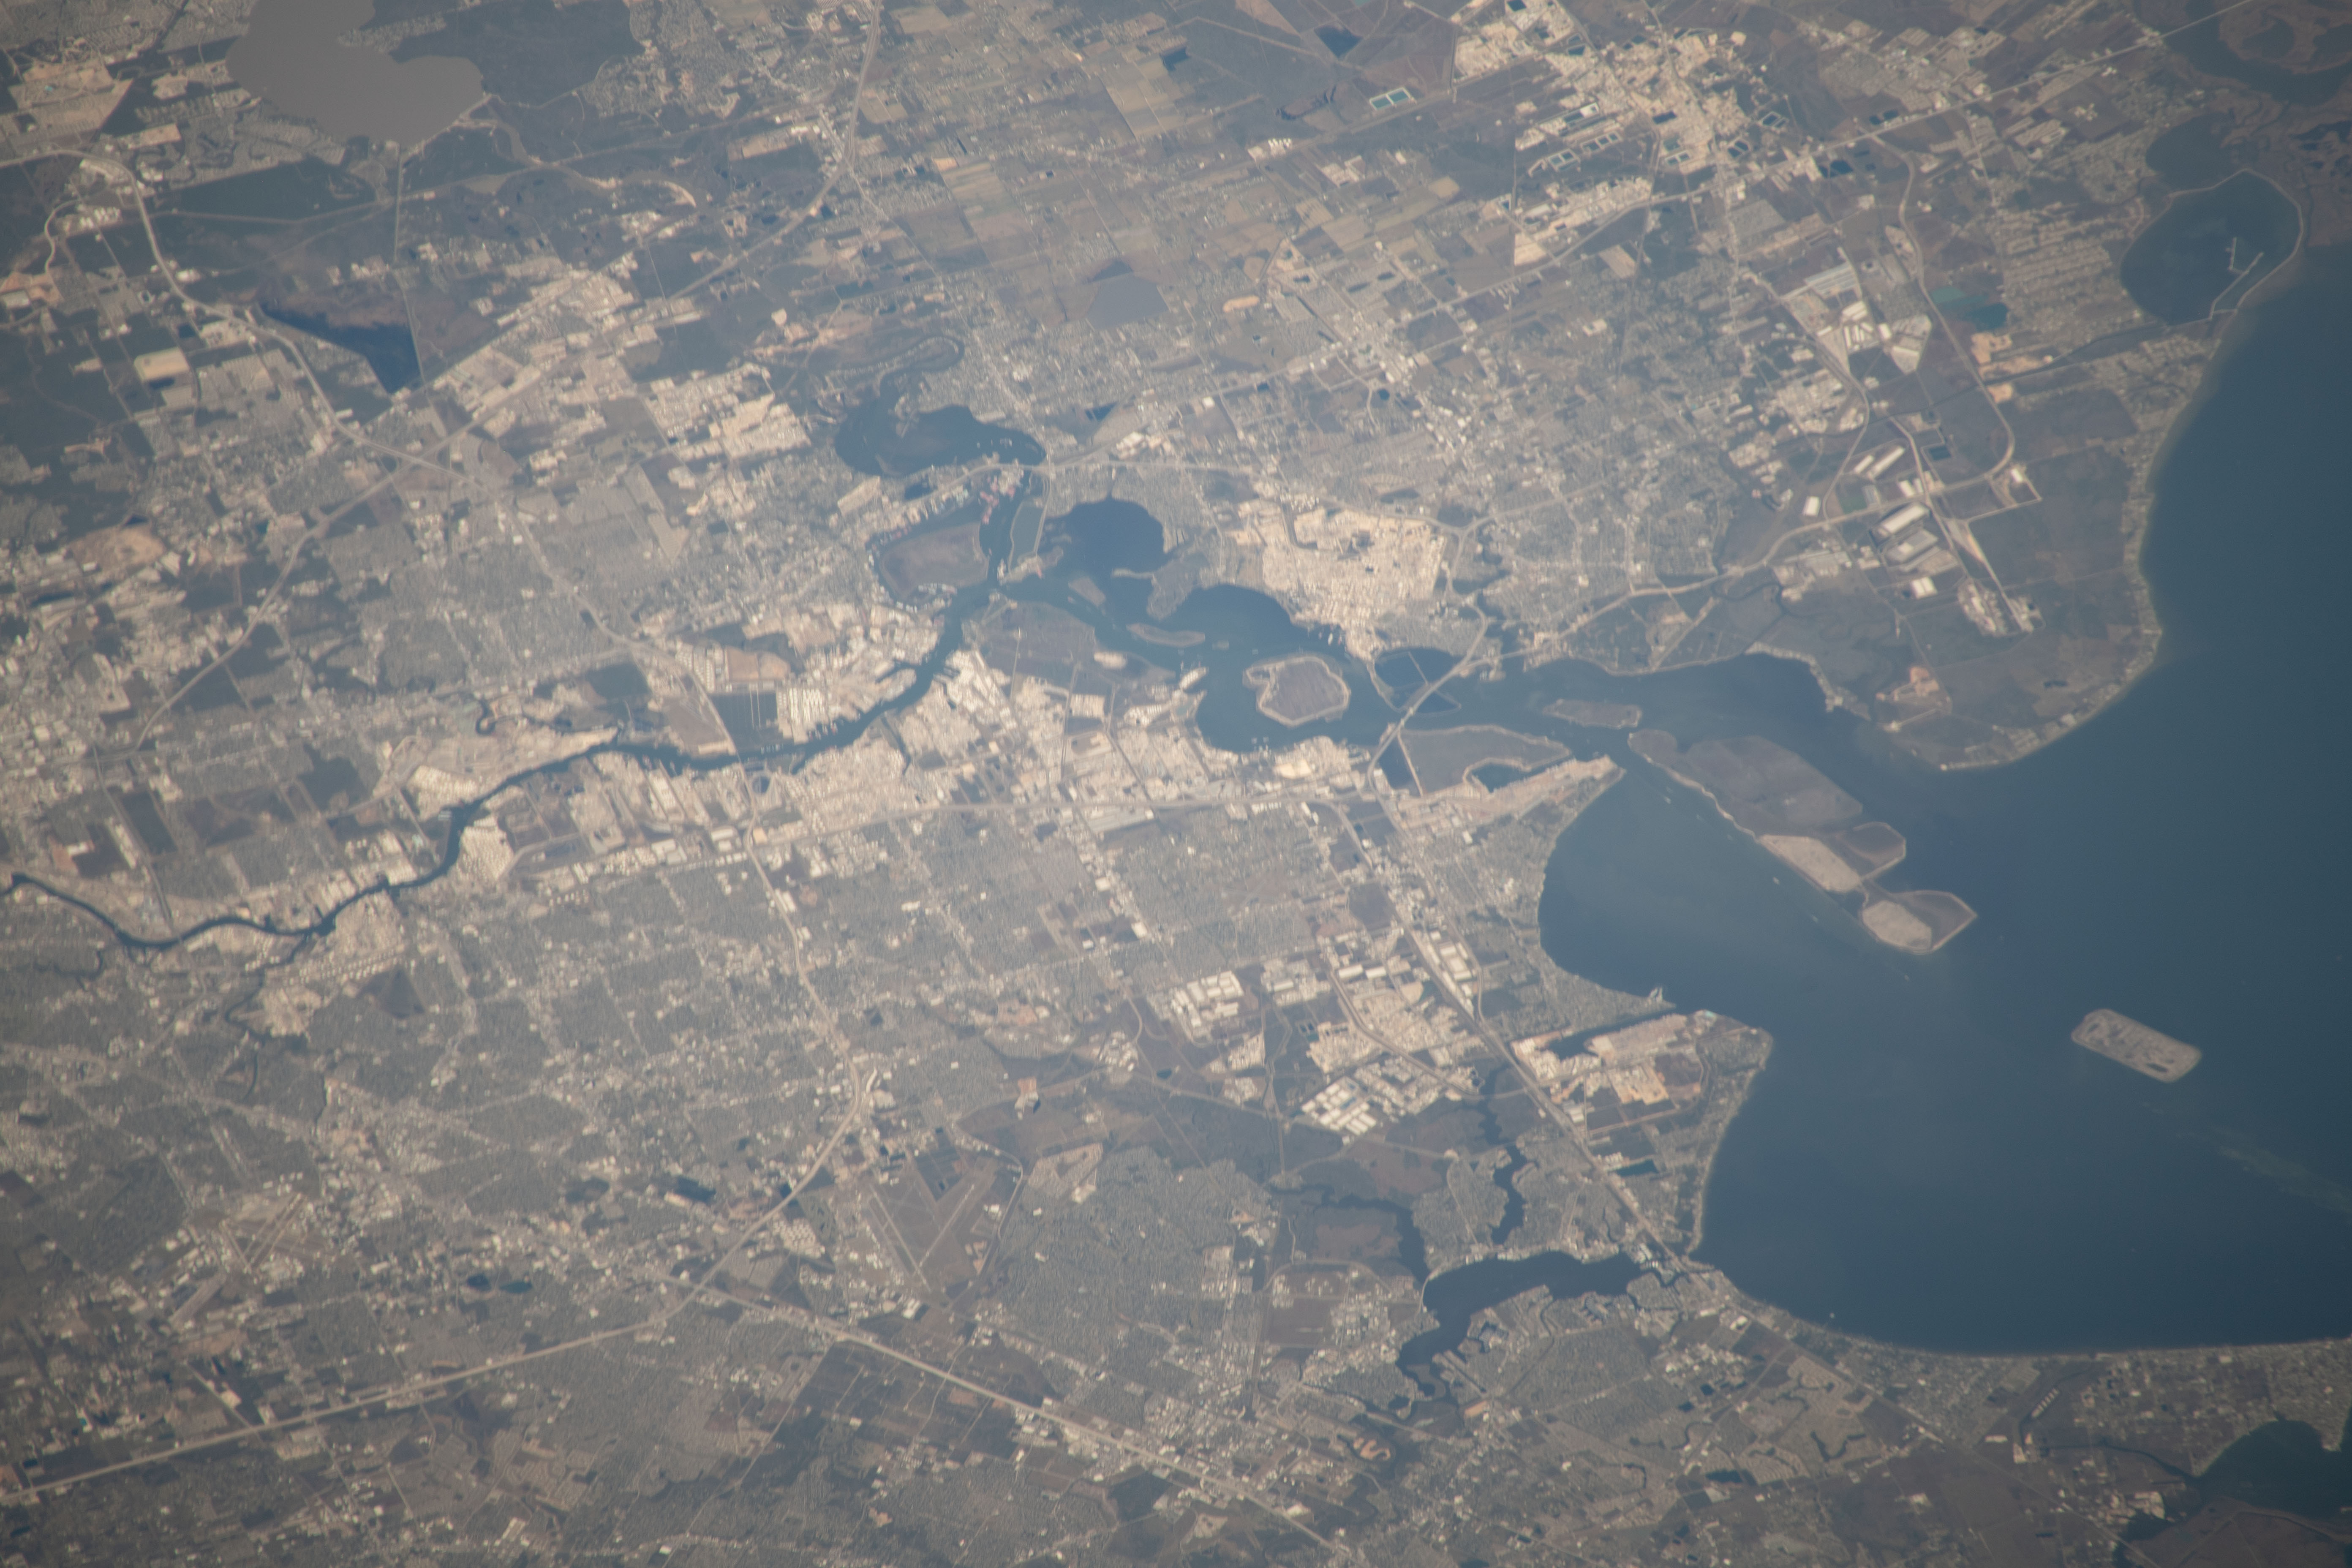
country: USA-TEXAS
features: TAYLOR LAKE,FRED HARTMAN BRIDGE,ATKINSON ISLAND,B.,TRINITY BAY,LAKE HOUSTON,GALVESTON BAY,SAN JACINTO BAY,CY.,BAYTOWN,TABBS BAY,CLEAR LAKE,HOUSTON,MORGAN'S POINT,BUFFALO BAYOU,ALEXANDER ISLAND
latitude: 29.7
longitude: -95.1
